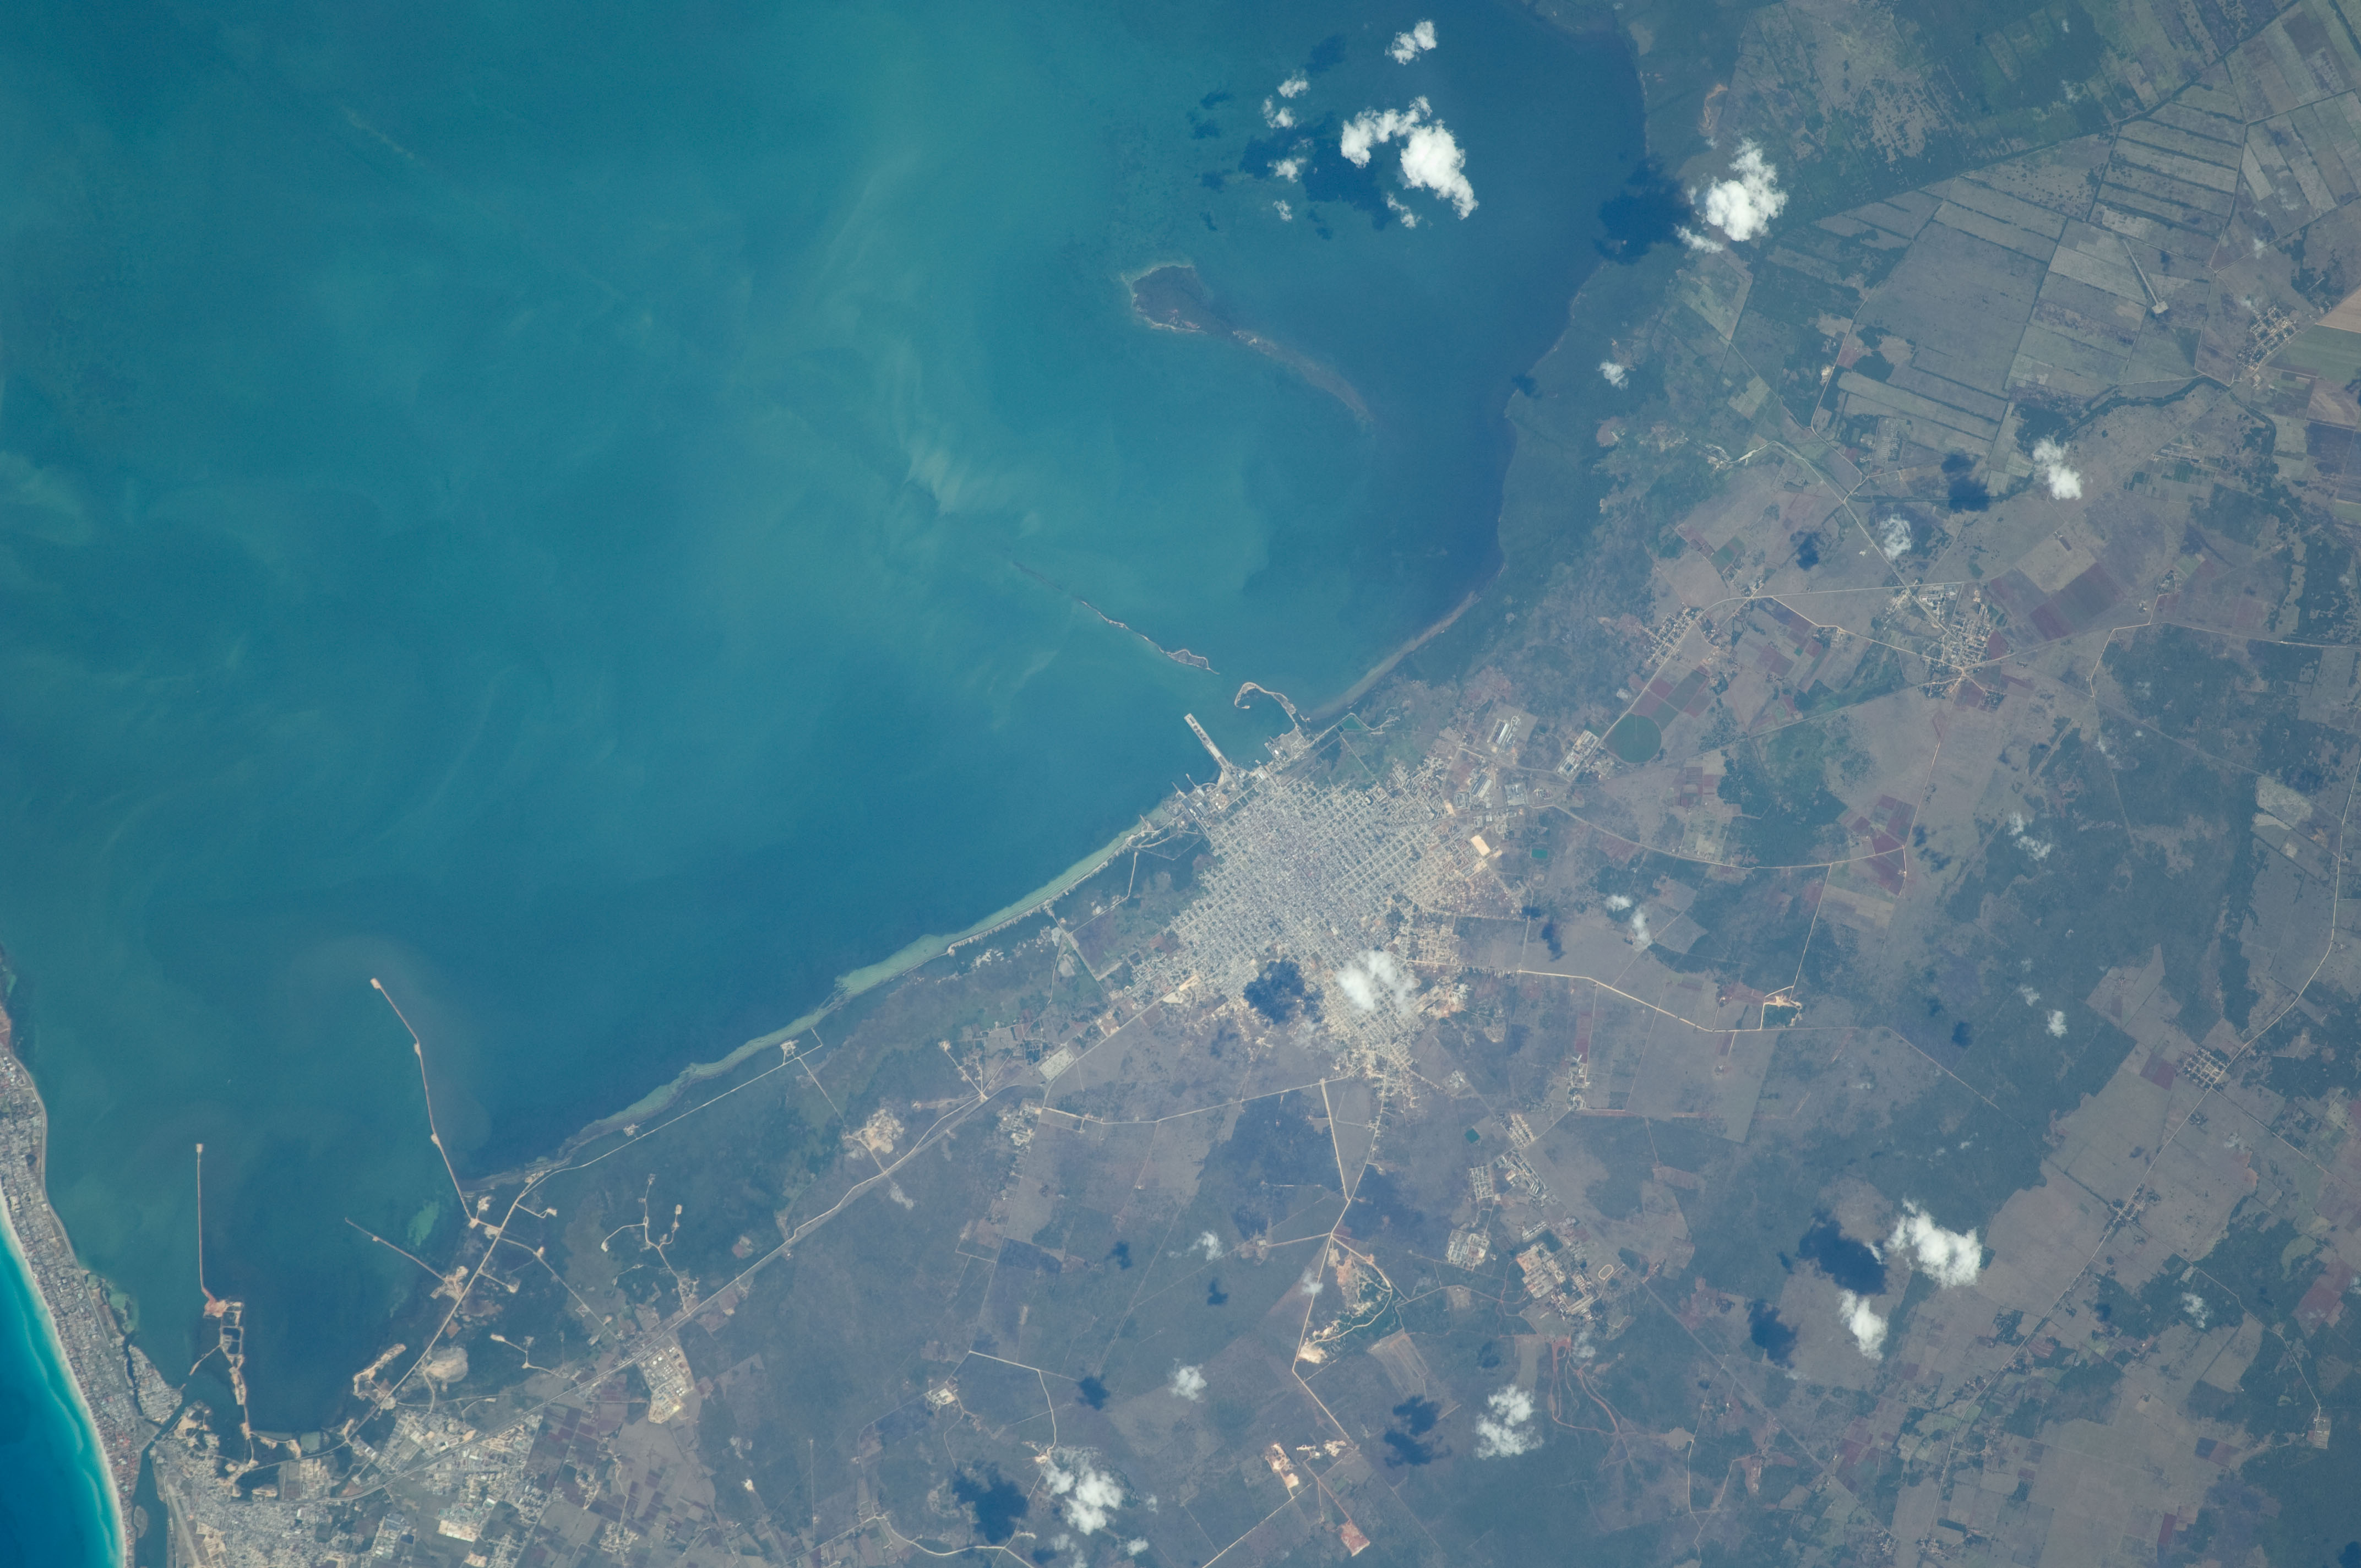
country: CUBA
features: CARDENAS, CARDENAS B., SANTA MARTA, SHIP PORTS, REEFS, AGR., ROADS
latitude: 23.0
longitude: -81.3
